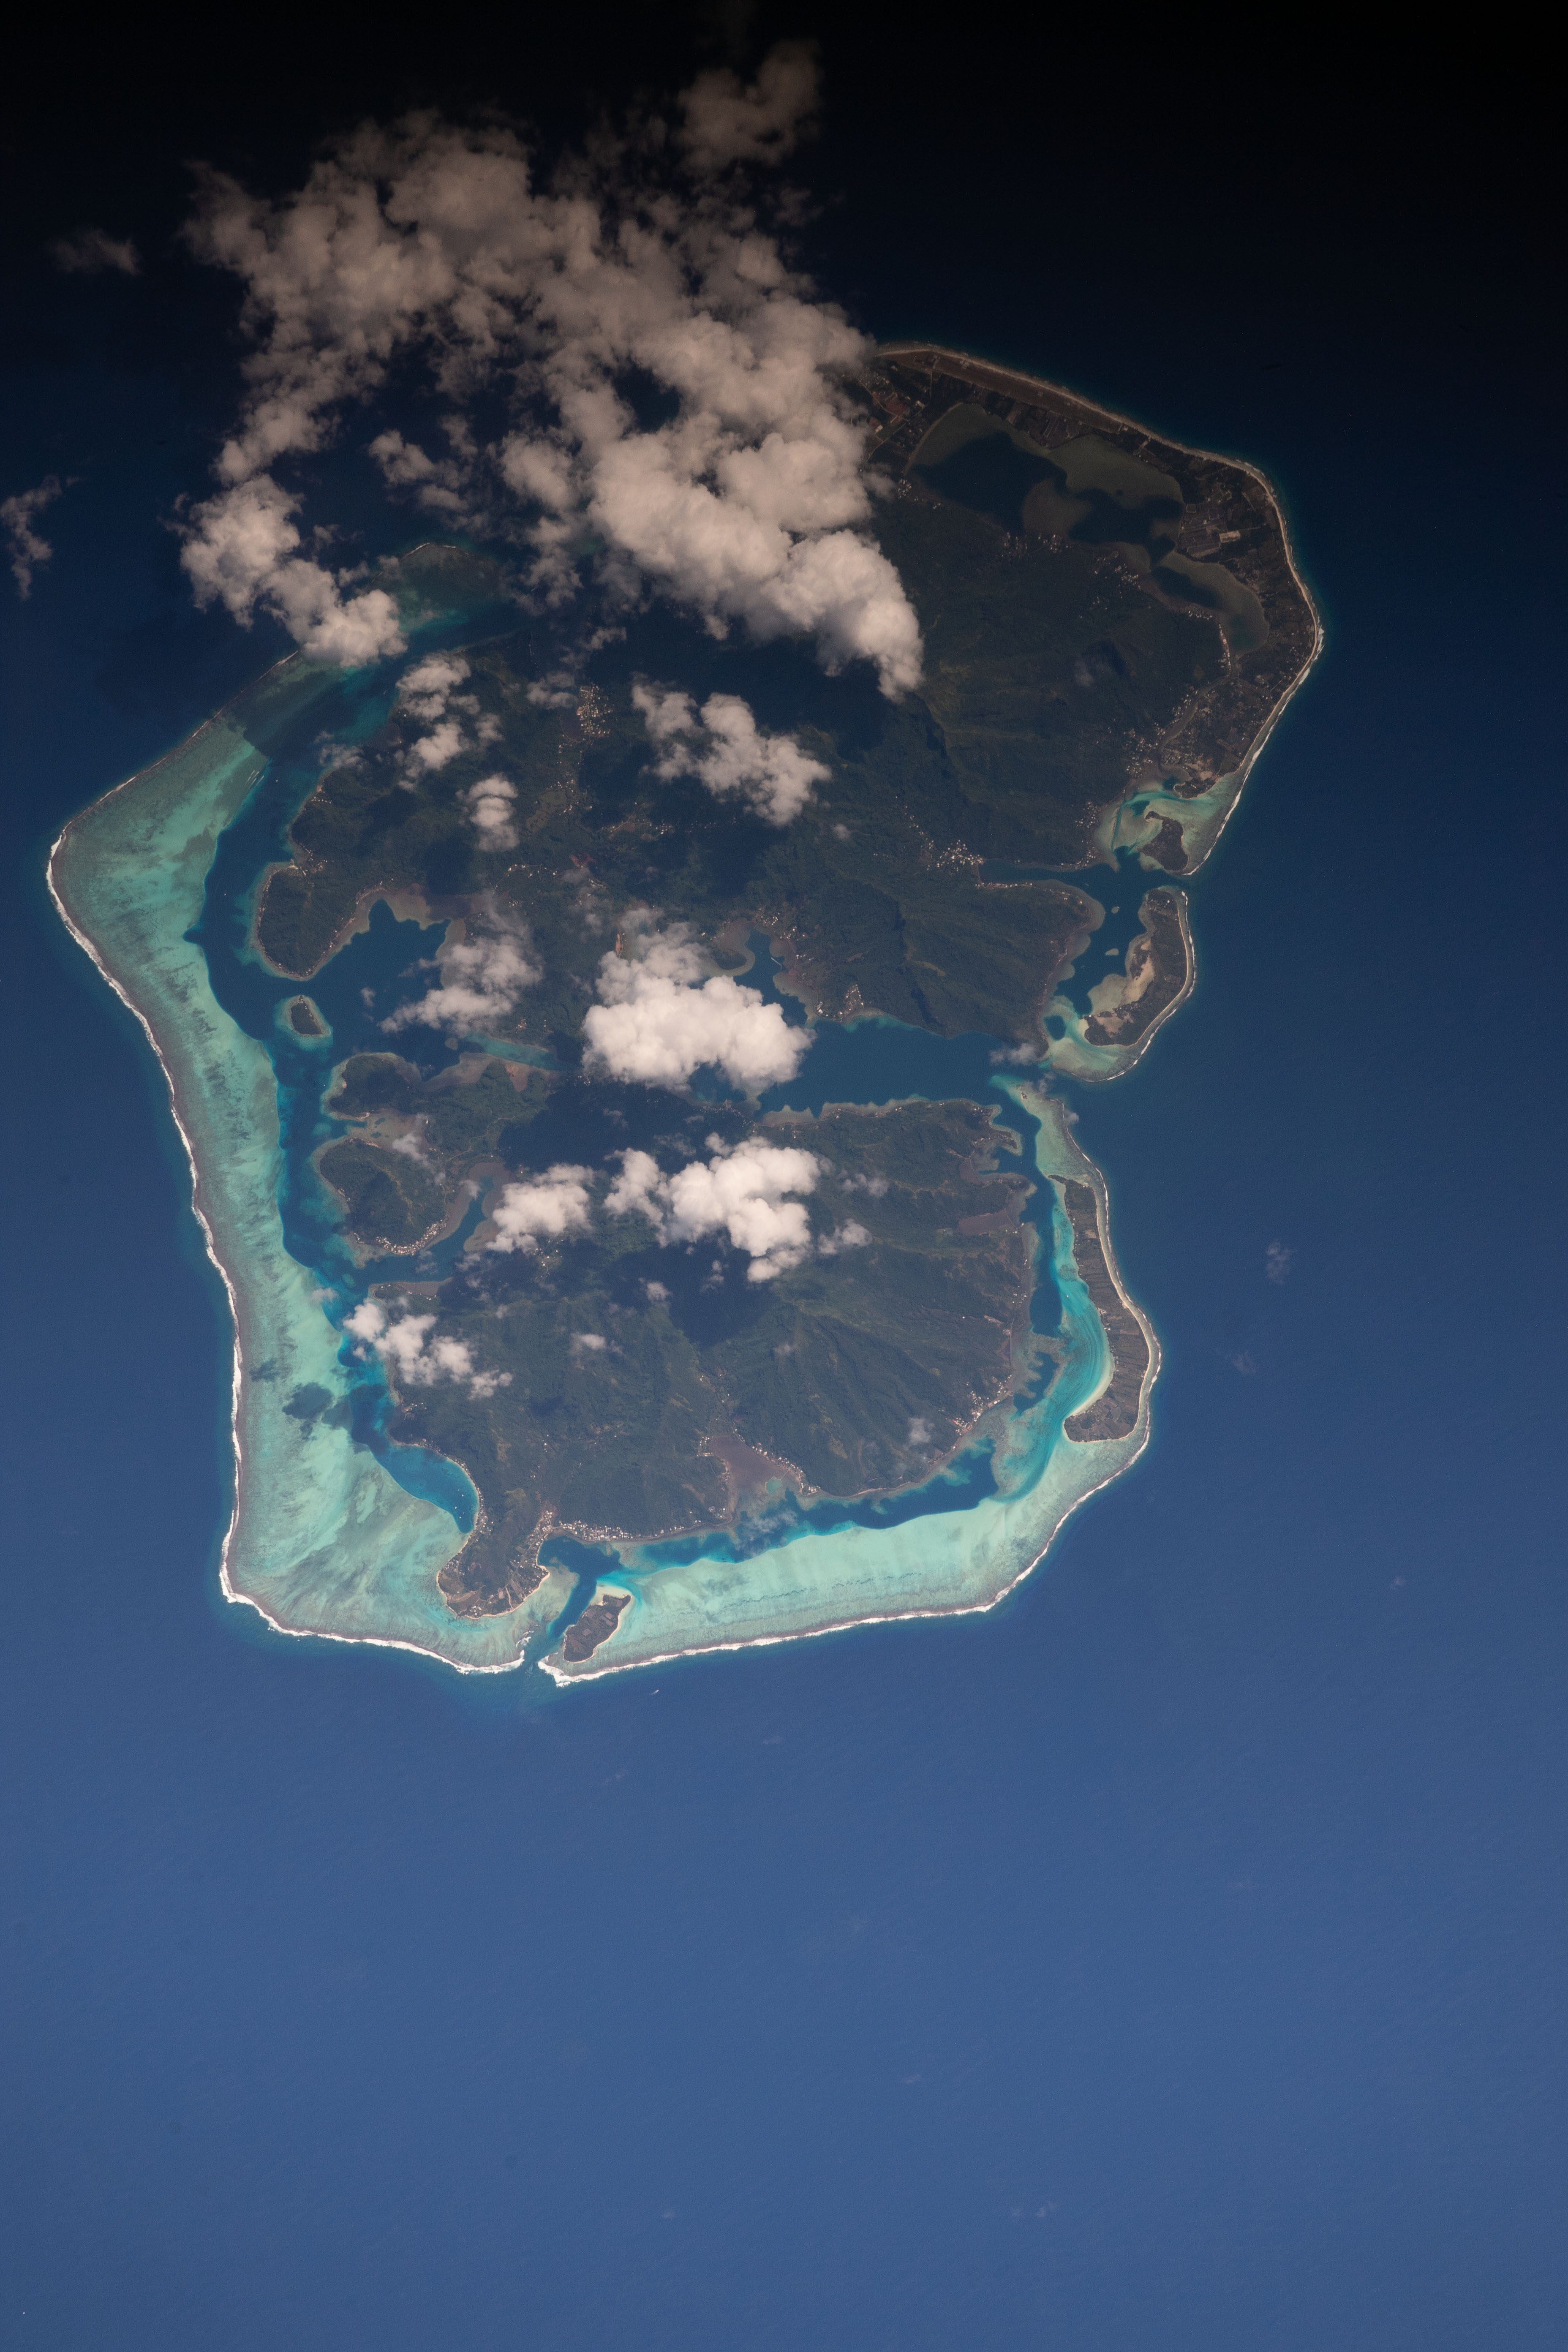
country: SOCIETY ISLANDS
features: MAROE BAY, HAAPU BAY, HUAHINE AEUR" FARE AIRPORT
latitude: -16.8
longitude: -151.0
